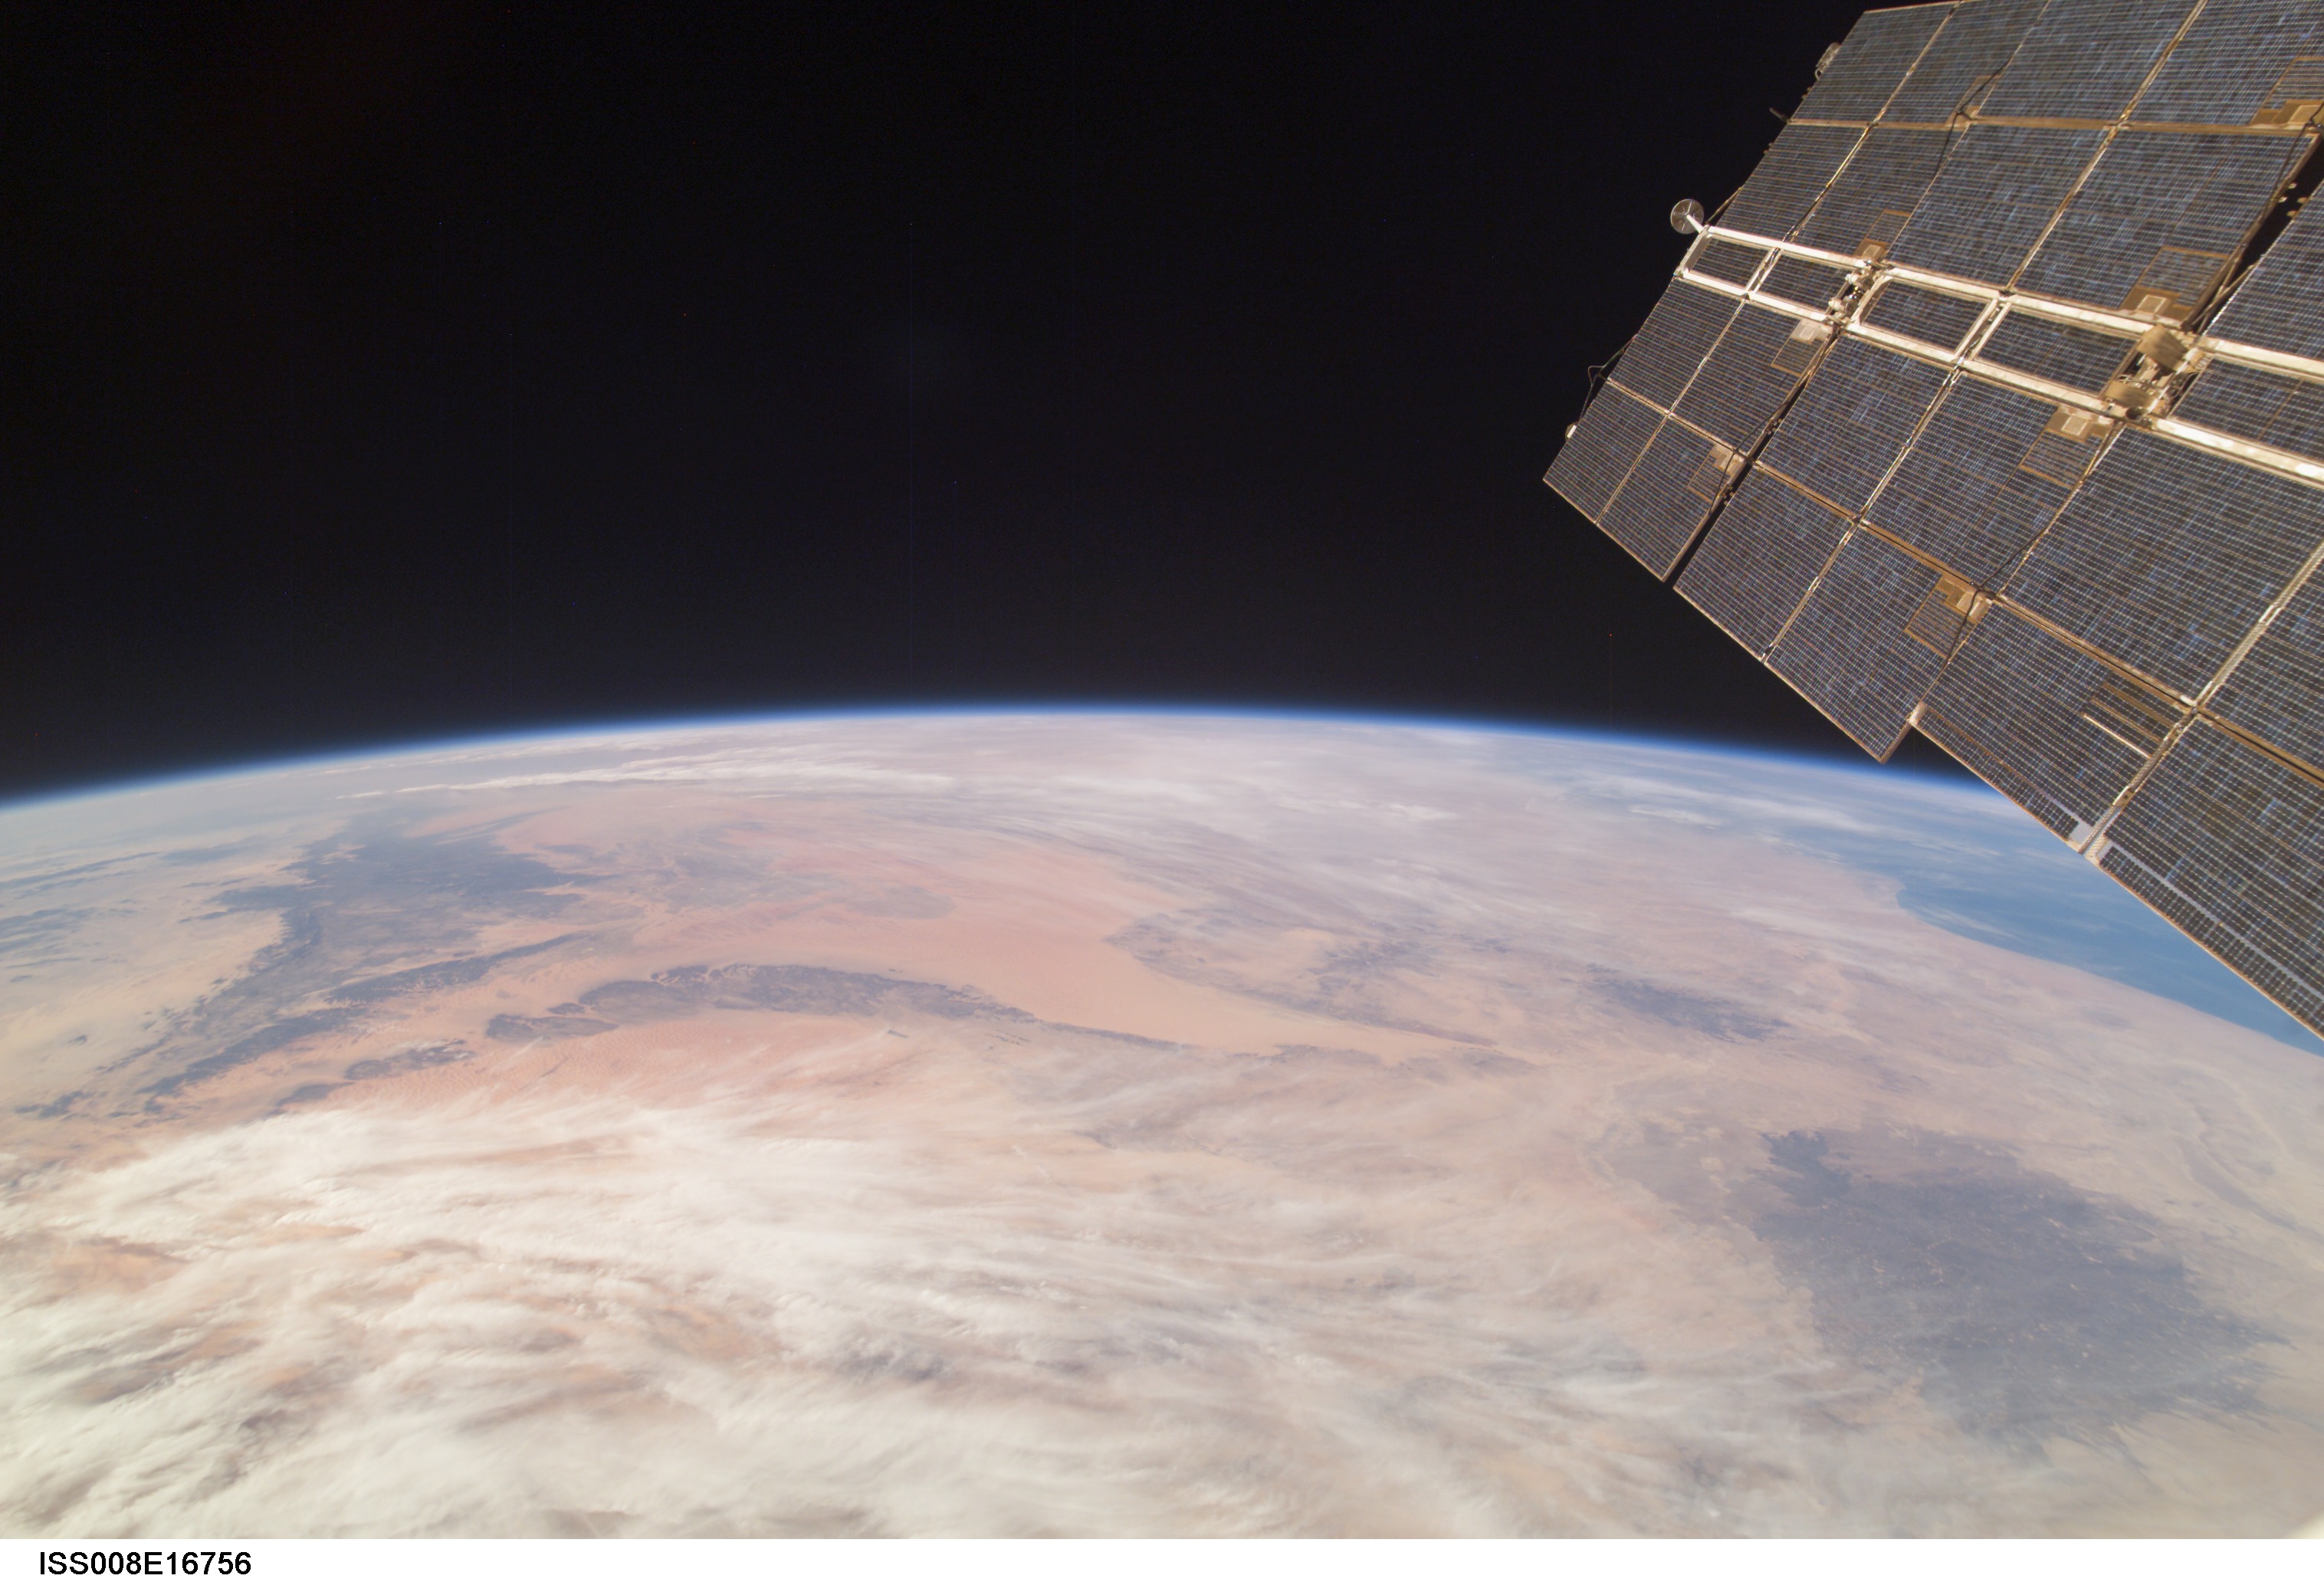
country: LIBYA
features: TASSILI N AJJER DES., SAHARA DES., MEDITERRANEAN S., ATMOSPHERIC LIMB
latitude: 26.5
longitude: 14.5
